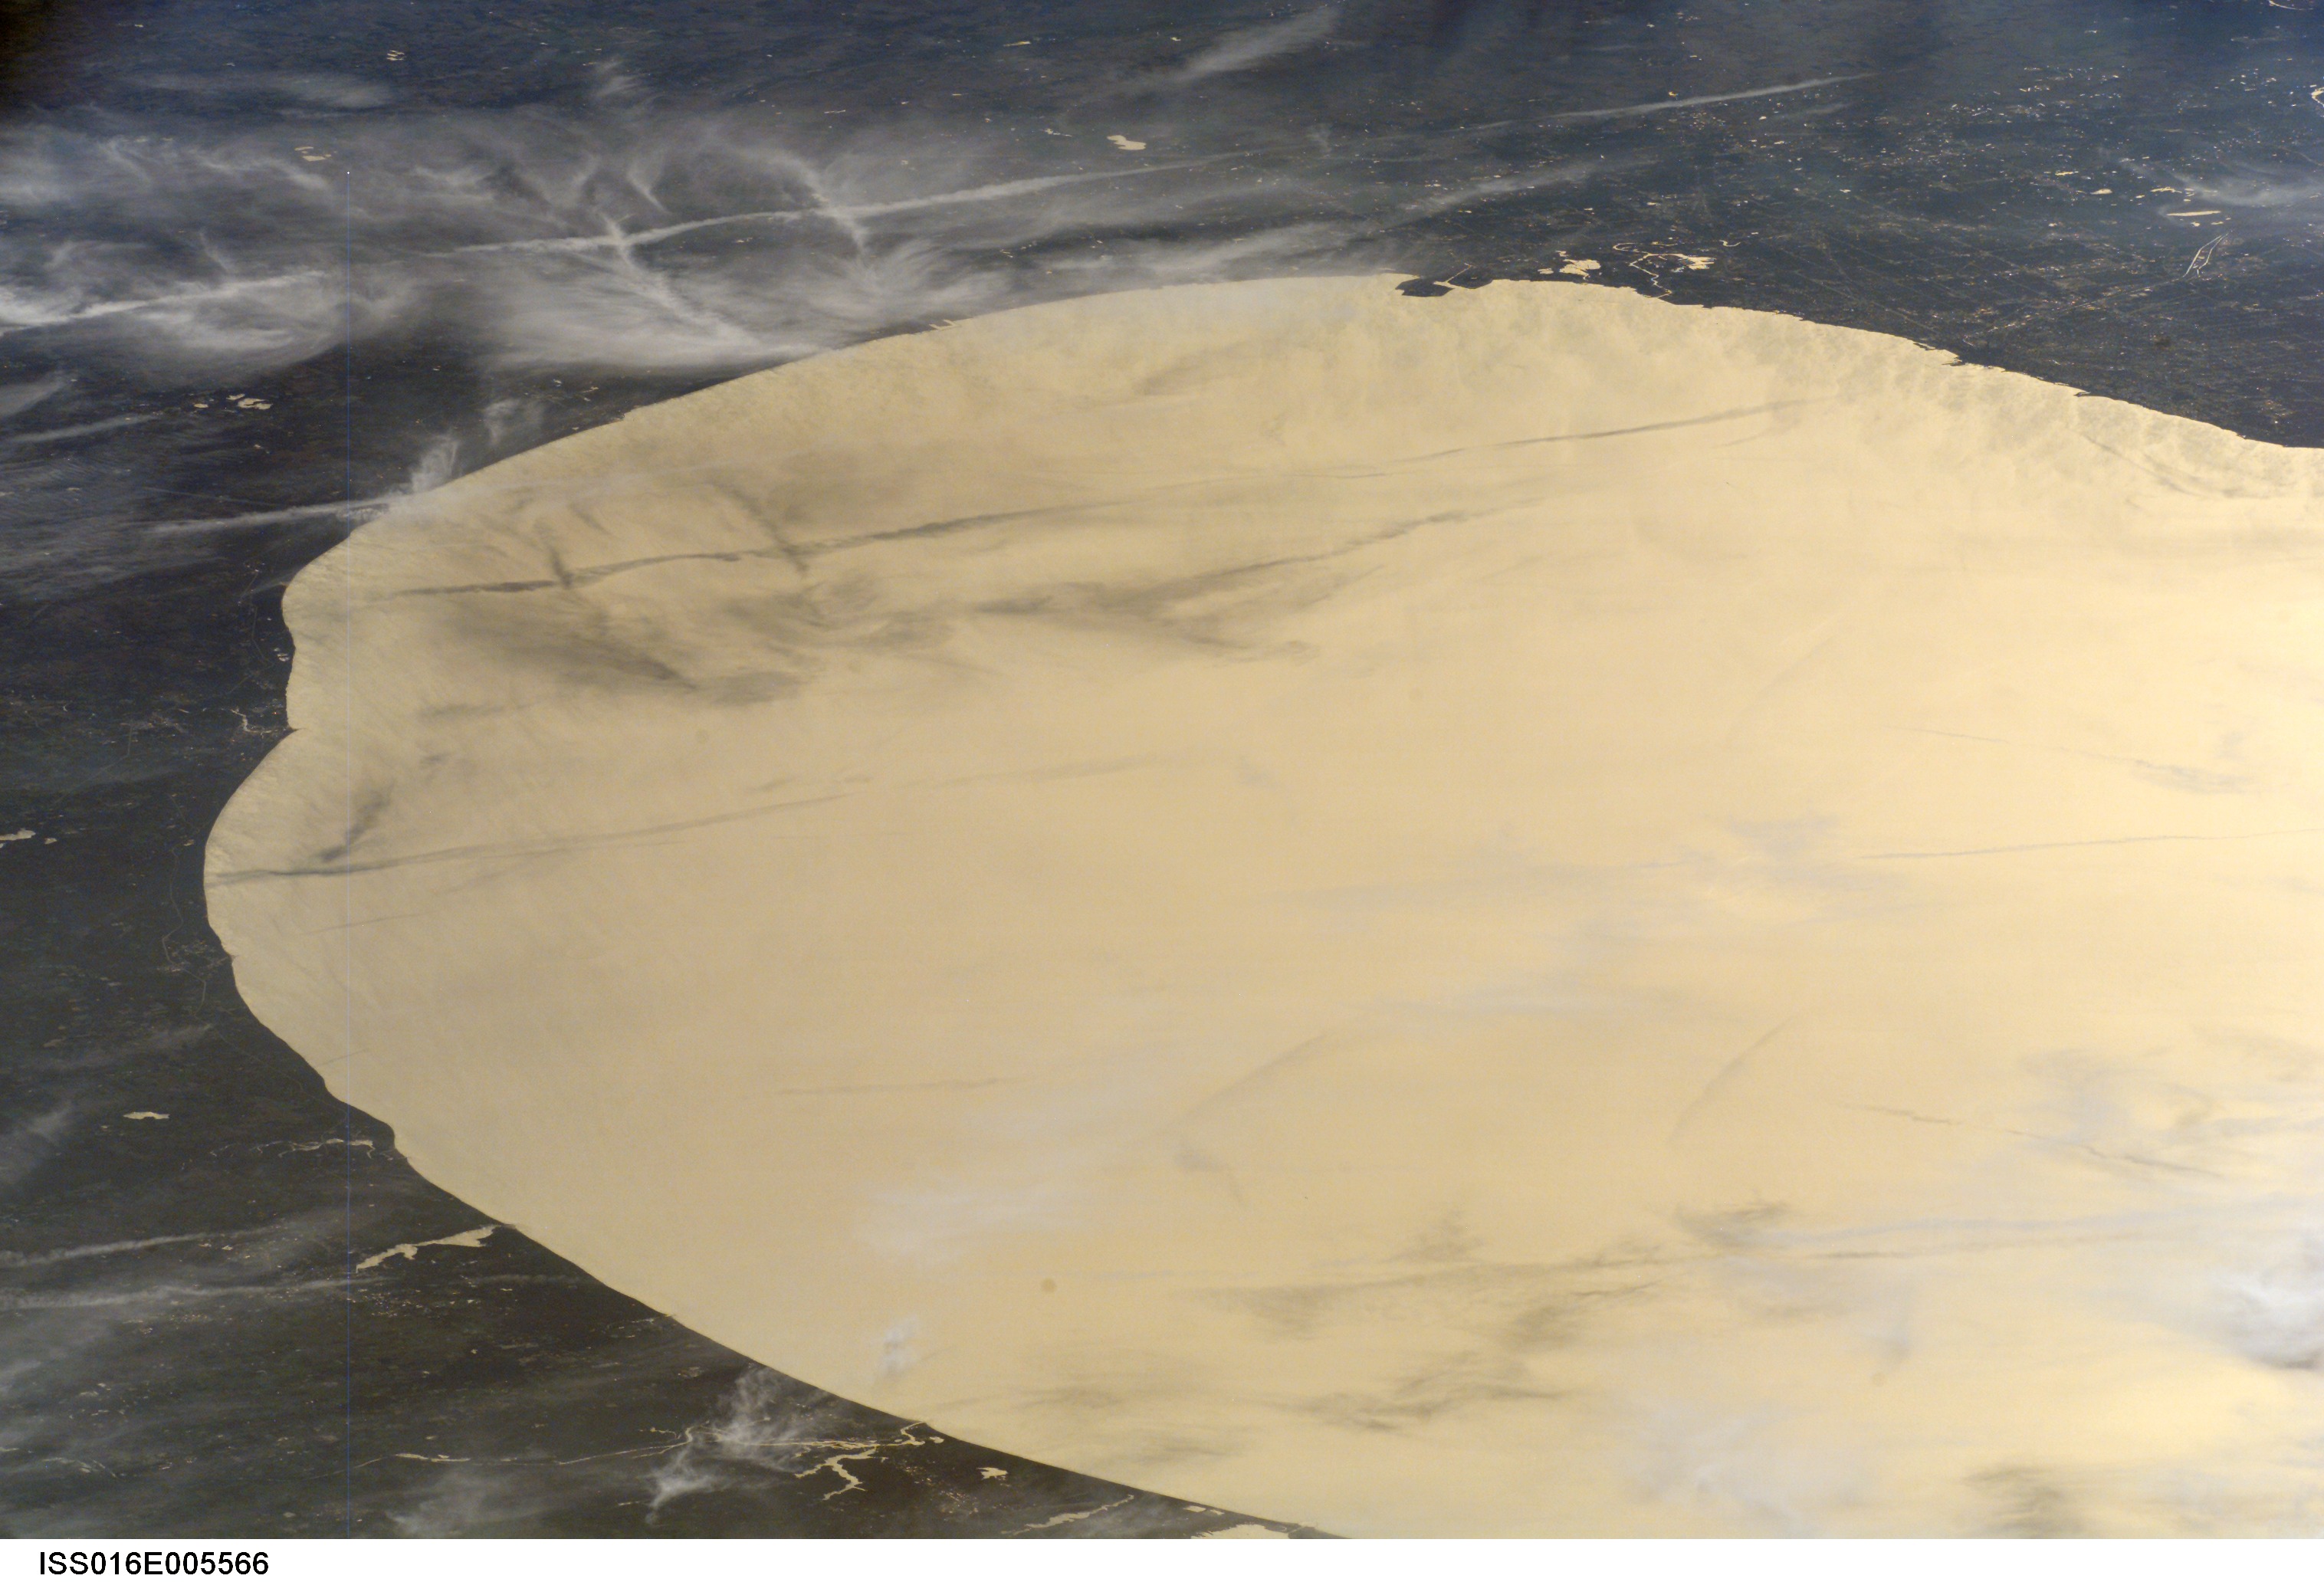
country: USA-MICHIGAN
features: SOUTHERN LAKE MICHIGAN, GLINT
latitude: 42.0
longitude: -87.0
